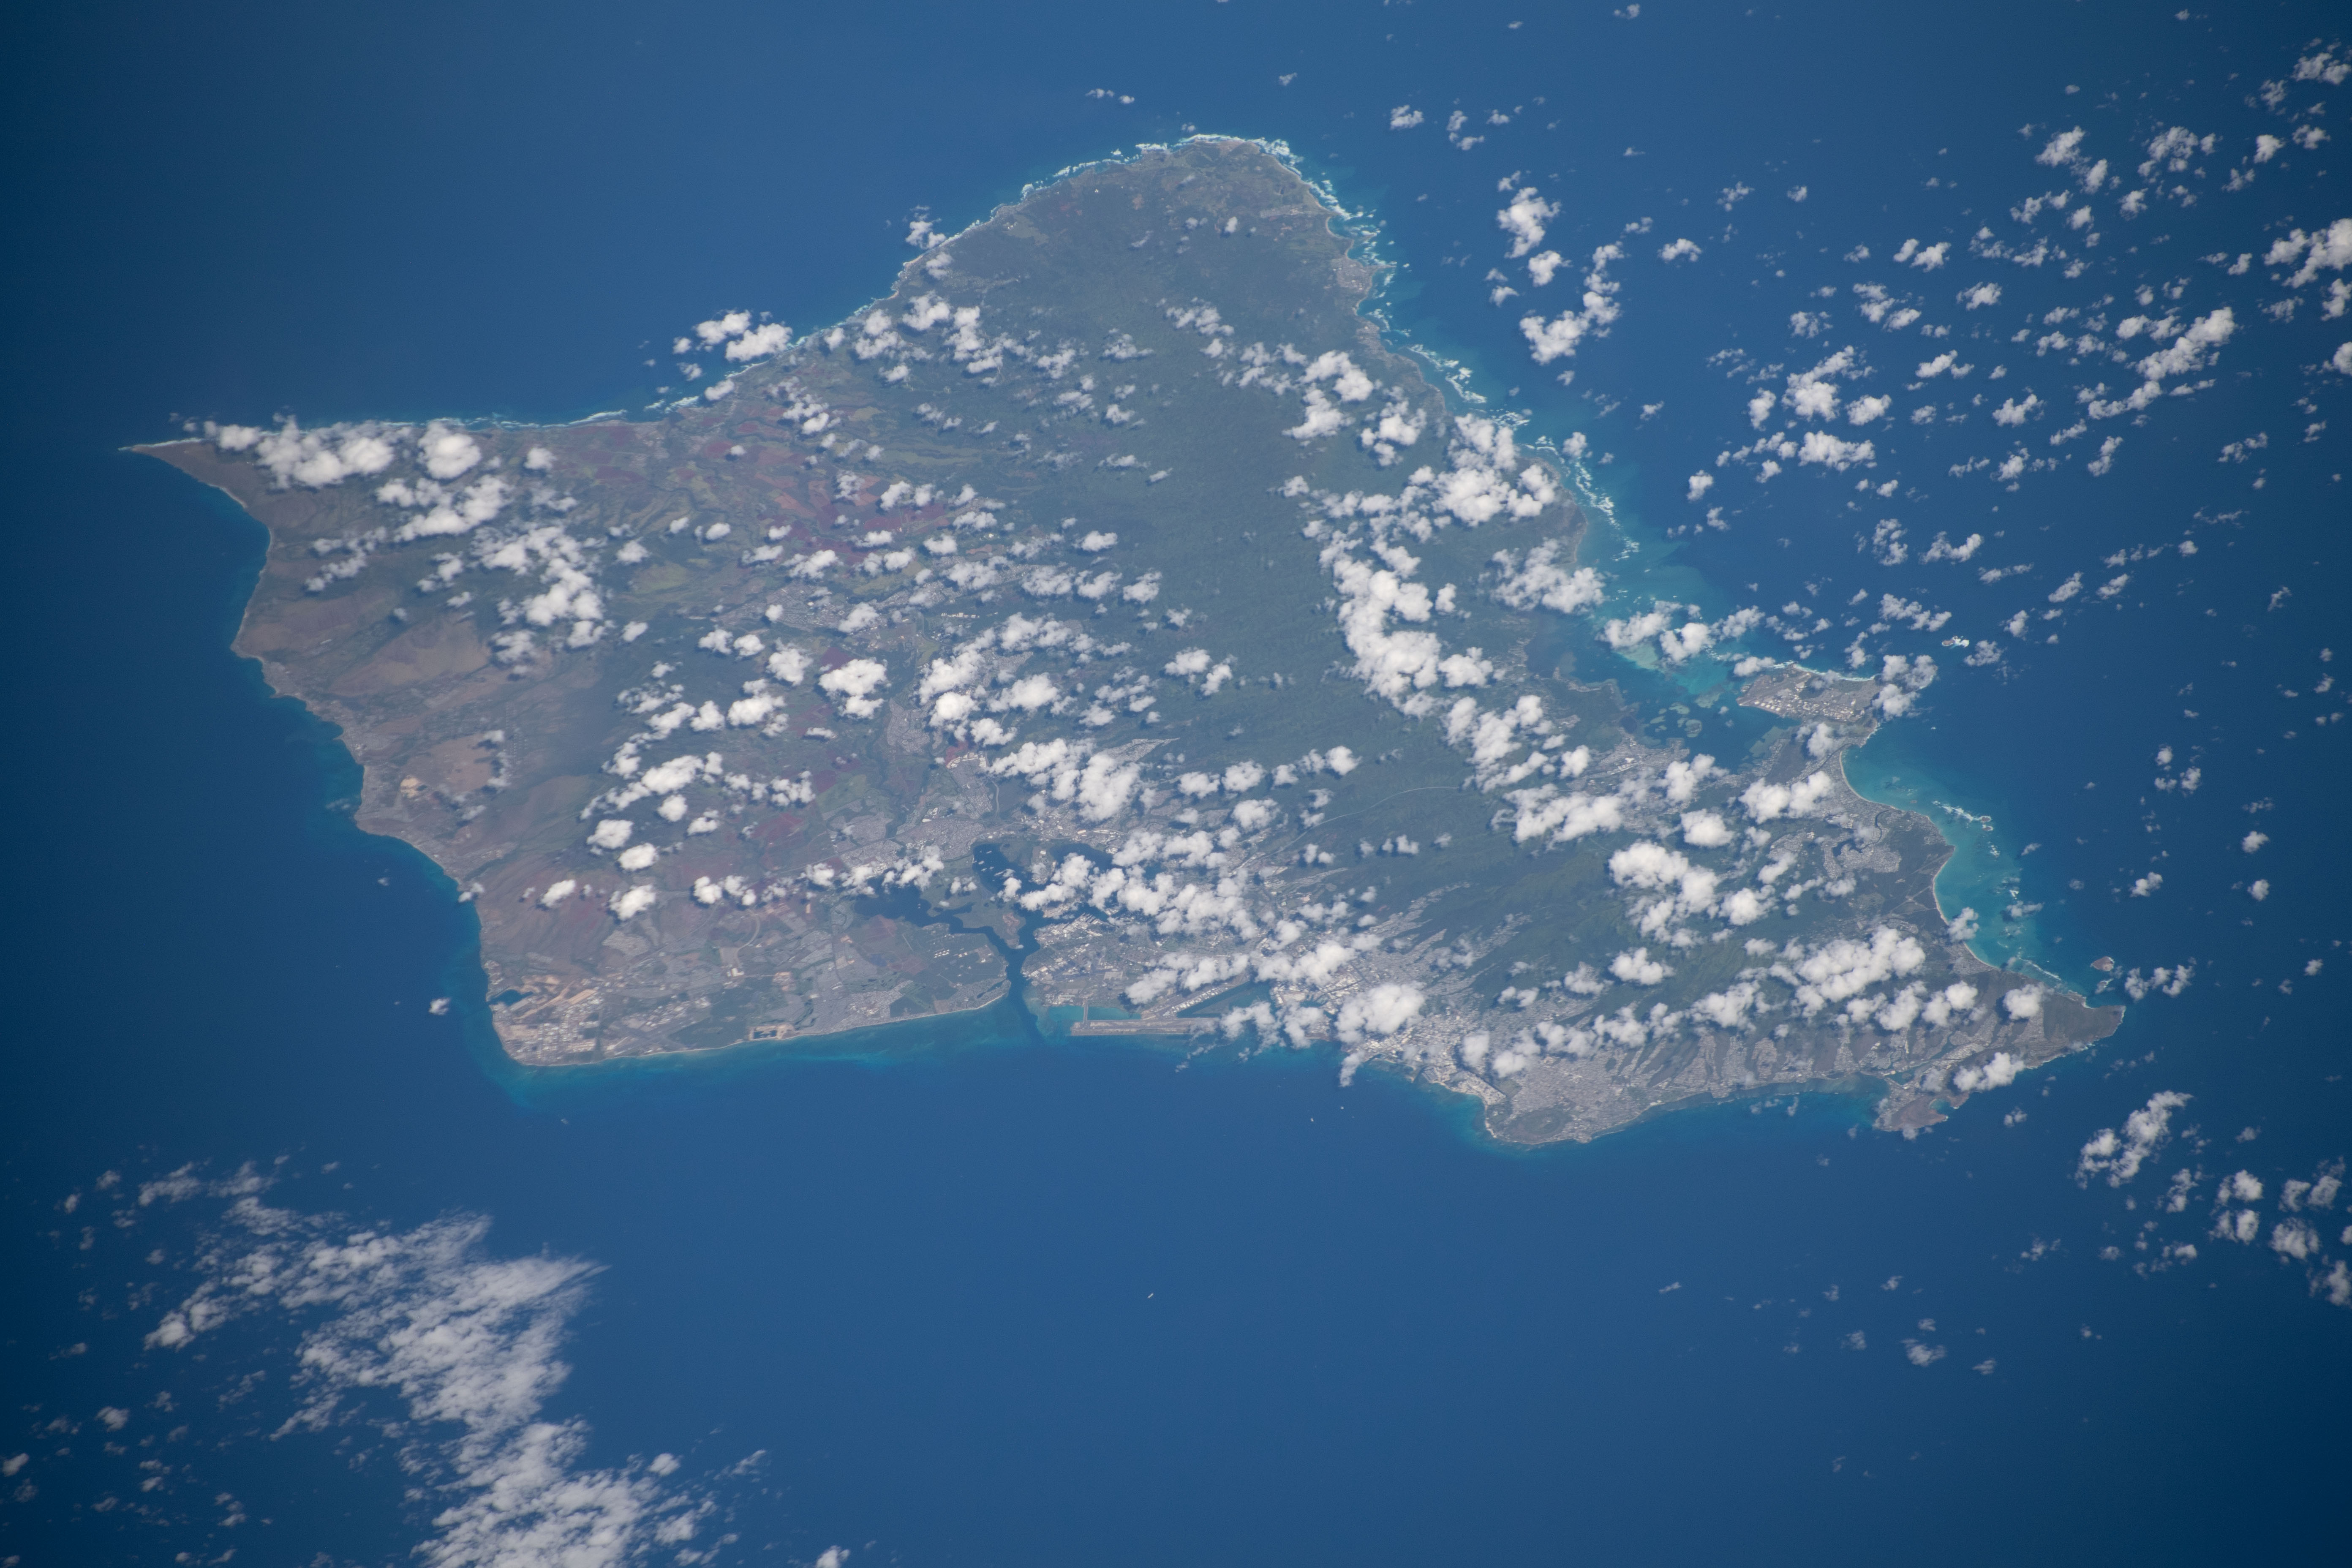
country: USA-HAWAII
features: O'AHU, WAIMALU, PEARL HARBOR
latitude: 21.4
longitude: -157.9
